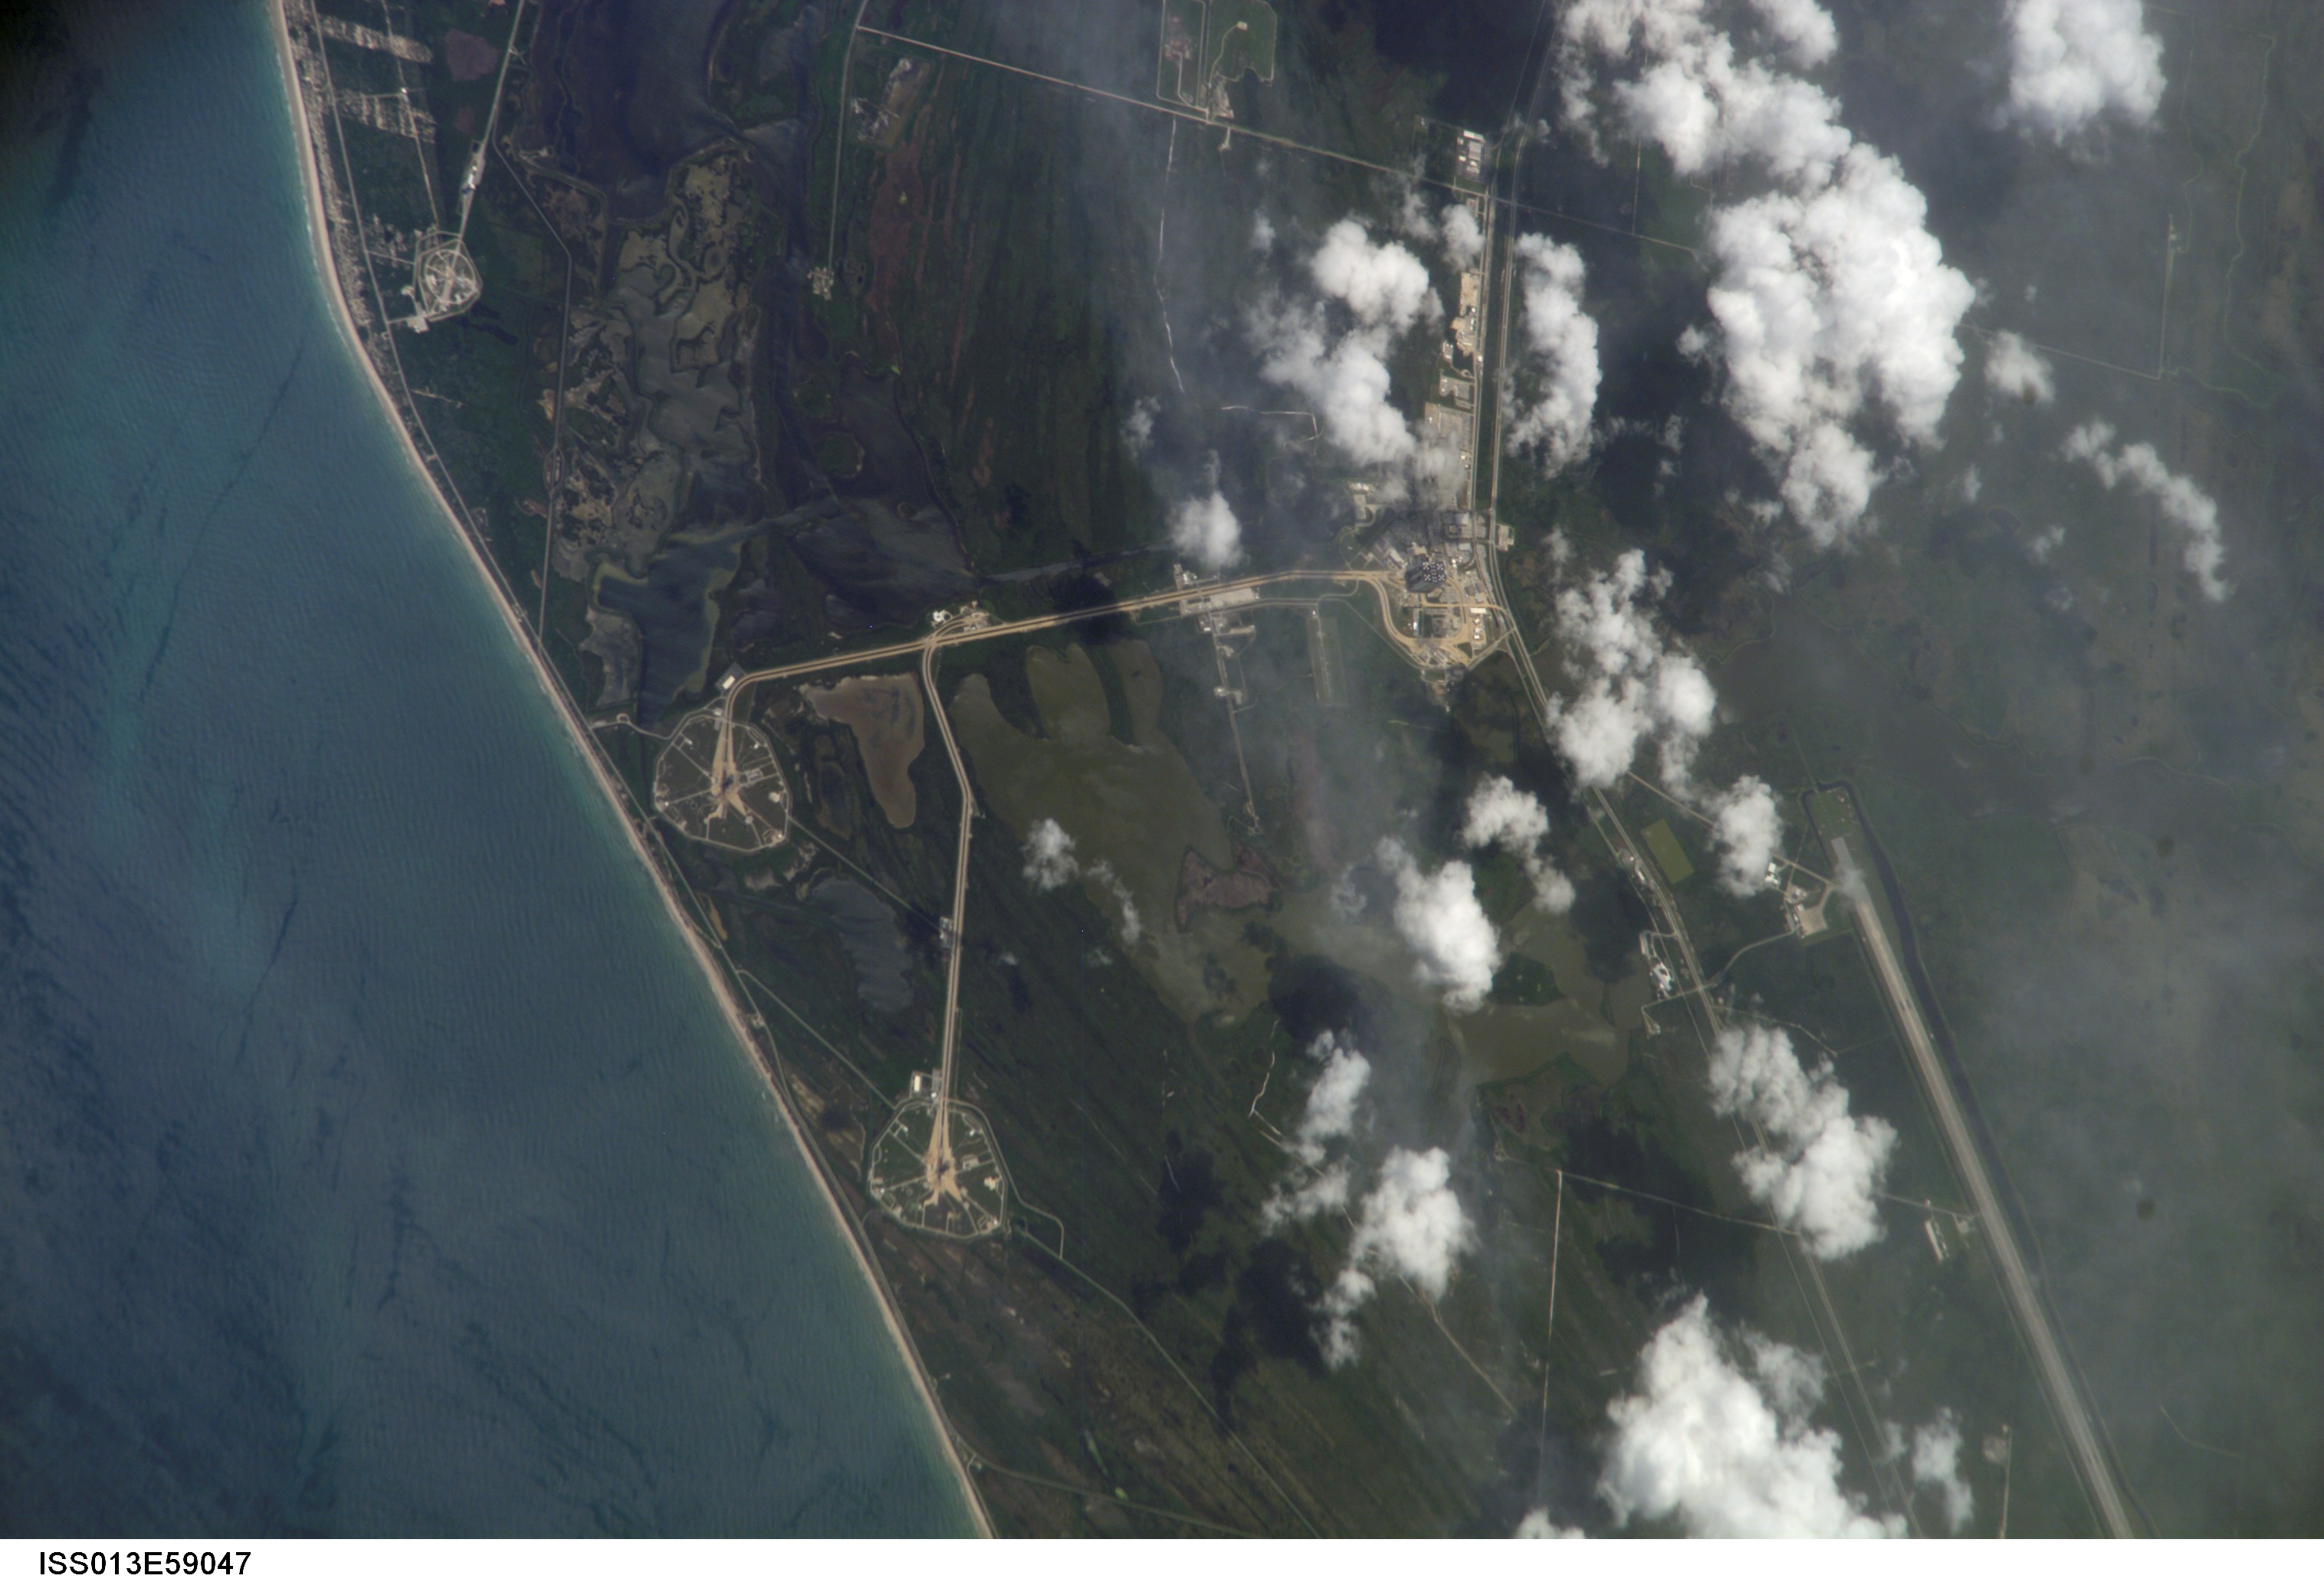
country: USA-FLORIDA
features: KENNEDY SPACE CENTER
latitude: 28.6
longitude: -80.6
